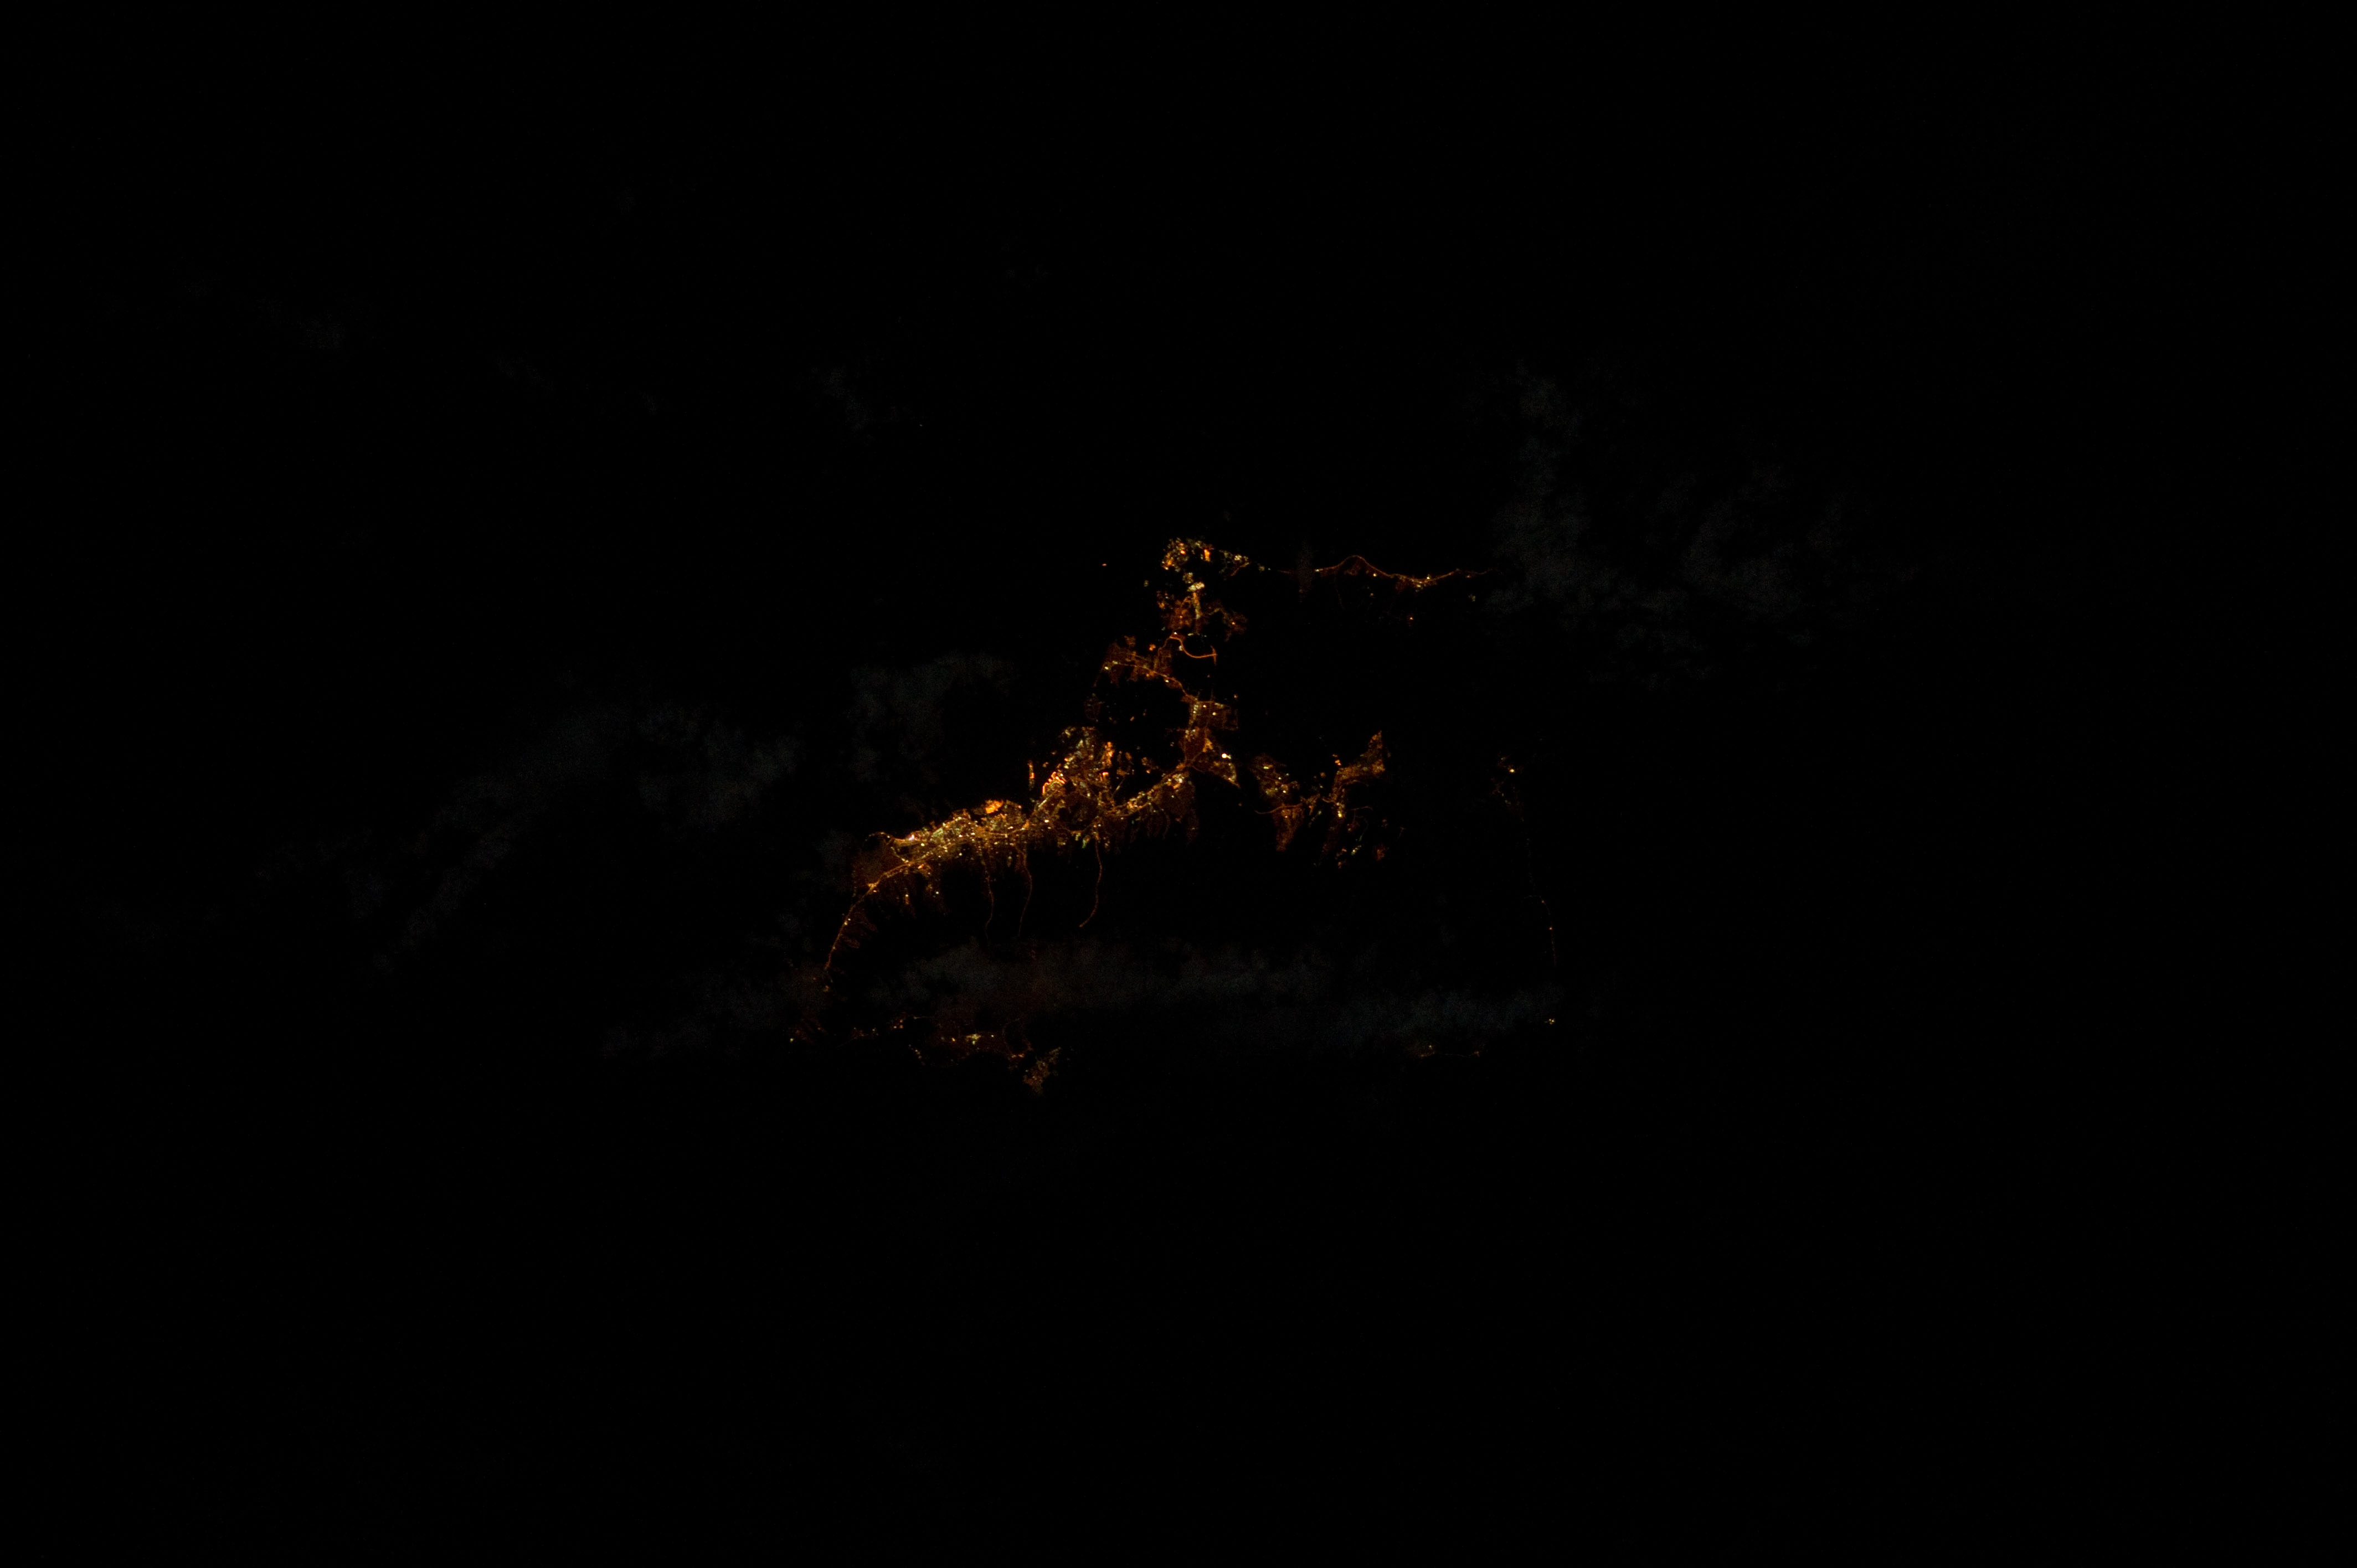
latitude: 21.3
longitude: -157.9
